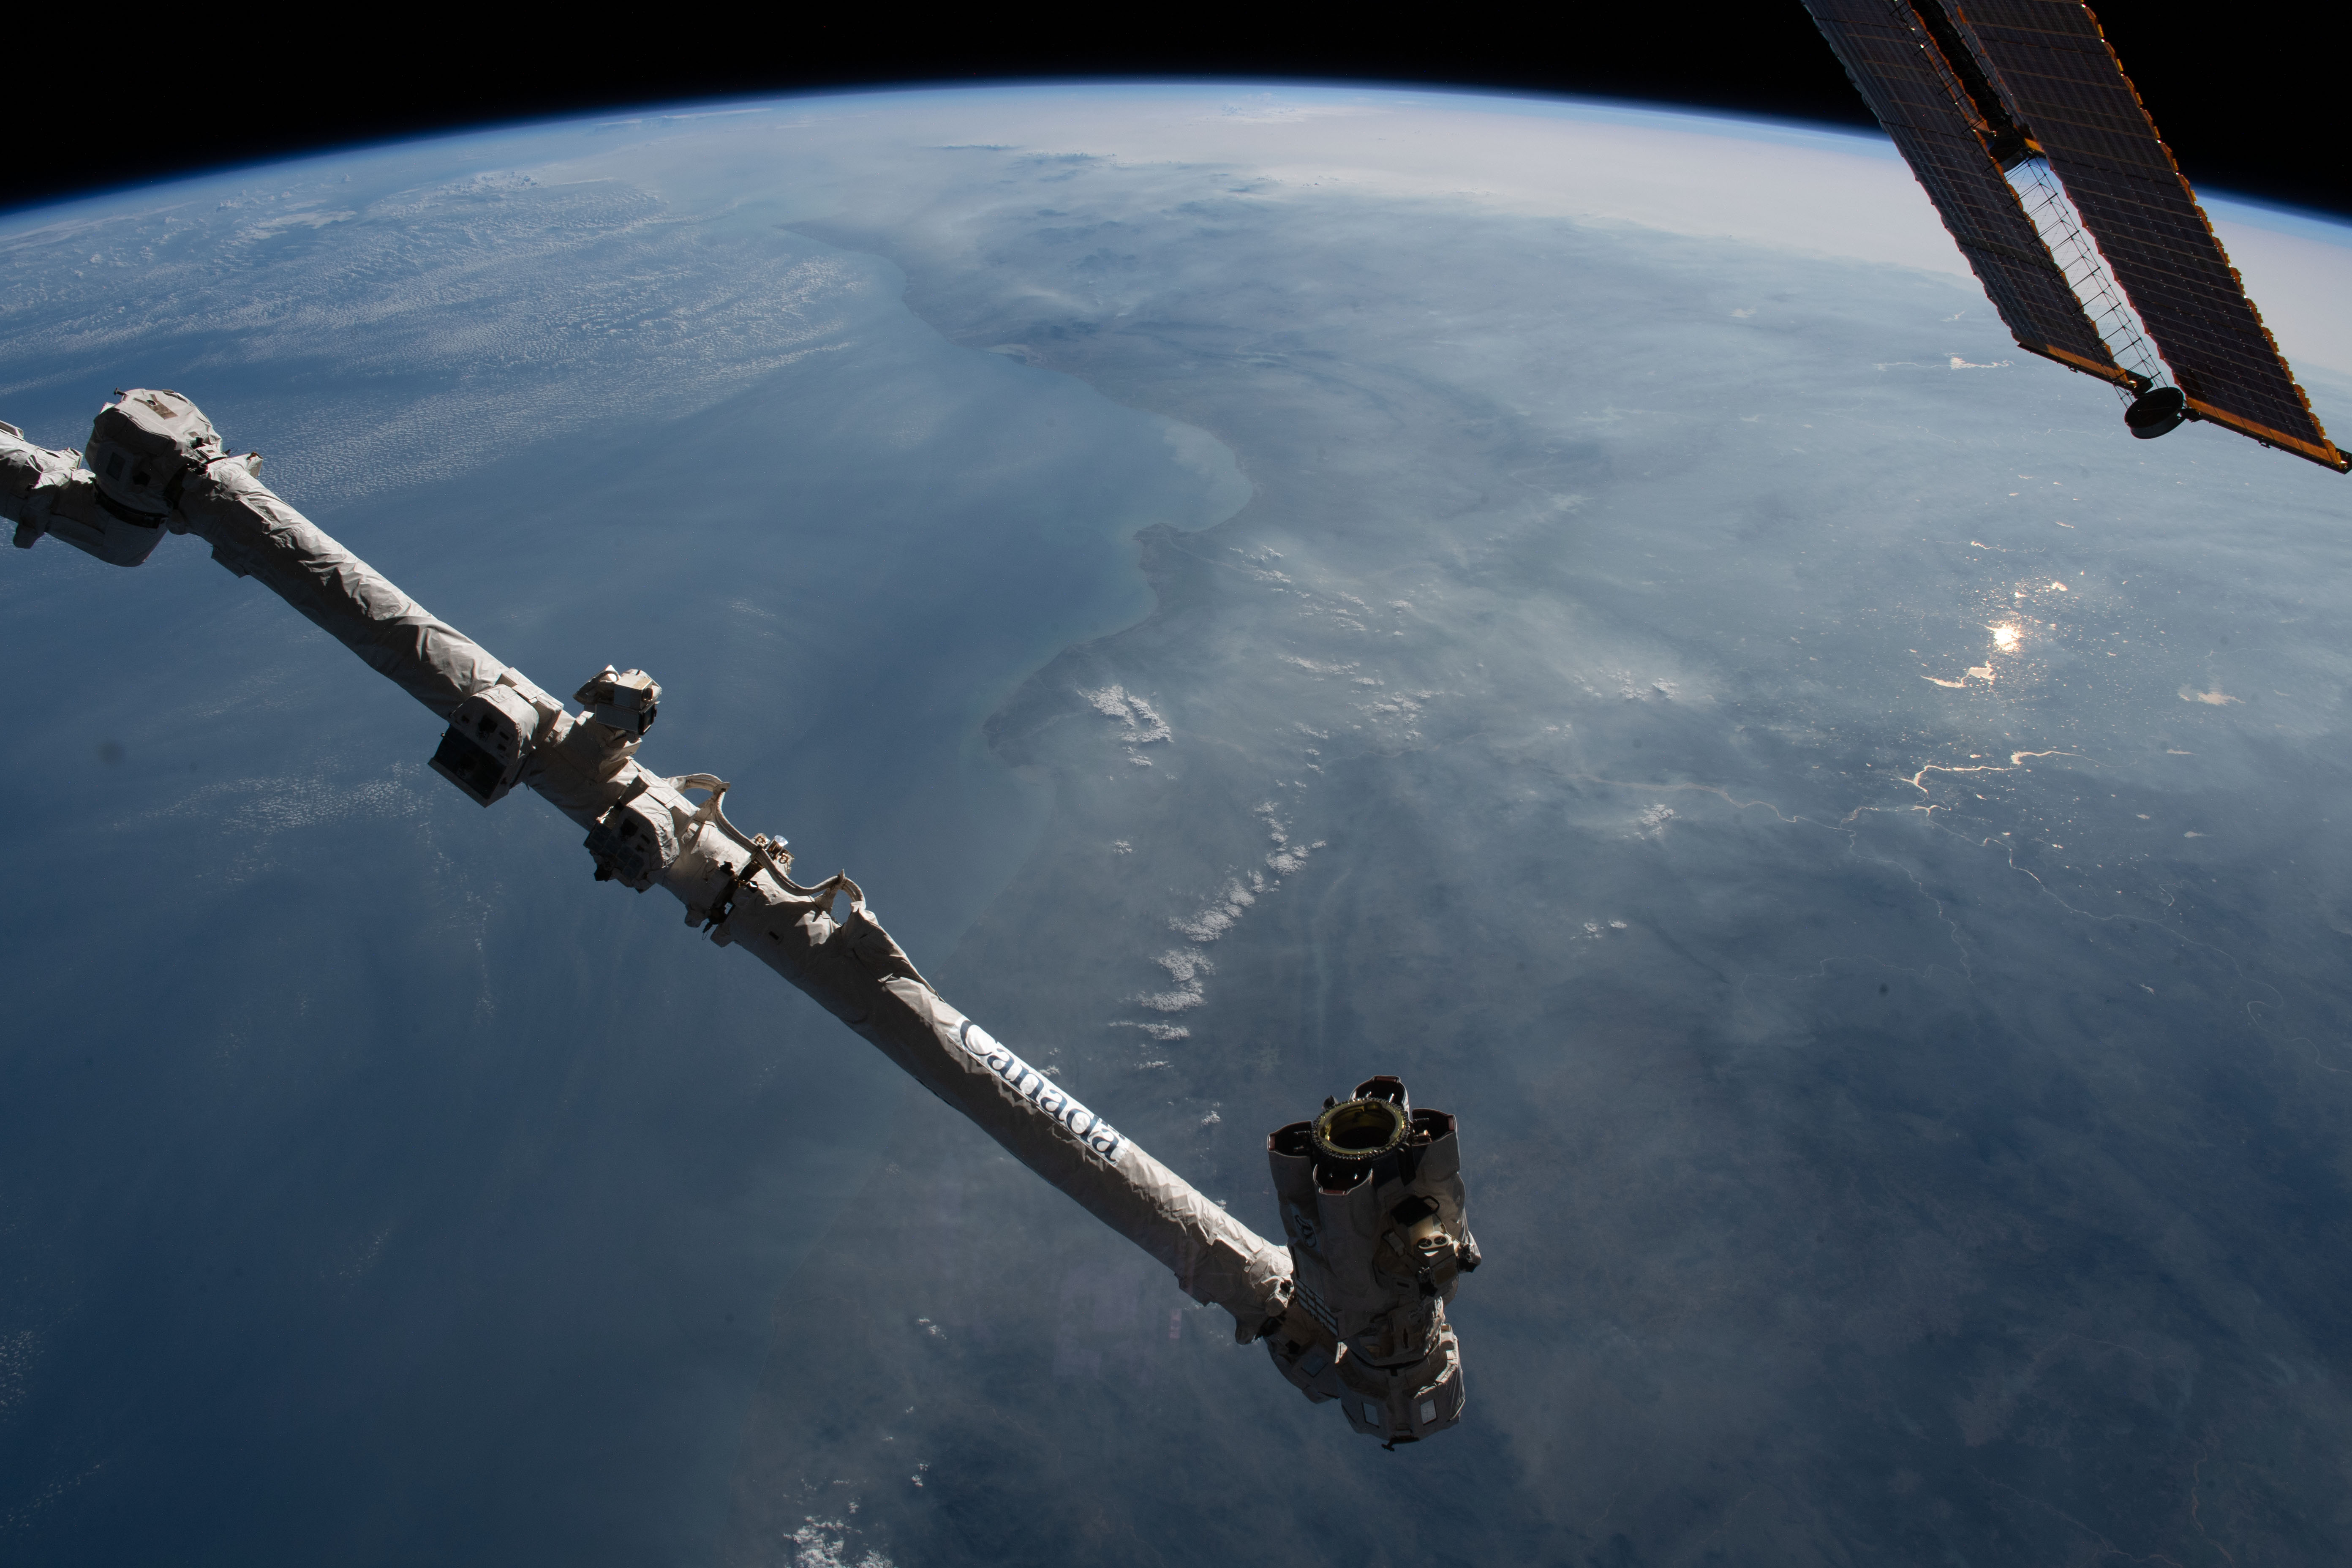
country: INDIA
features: WARANGAL, KOTHAGUDEM, PULICAT LAKE, LIMB, ISS
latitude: 16.5
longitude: 80.5
